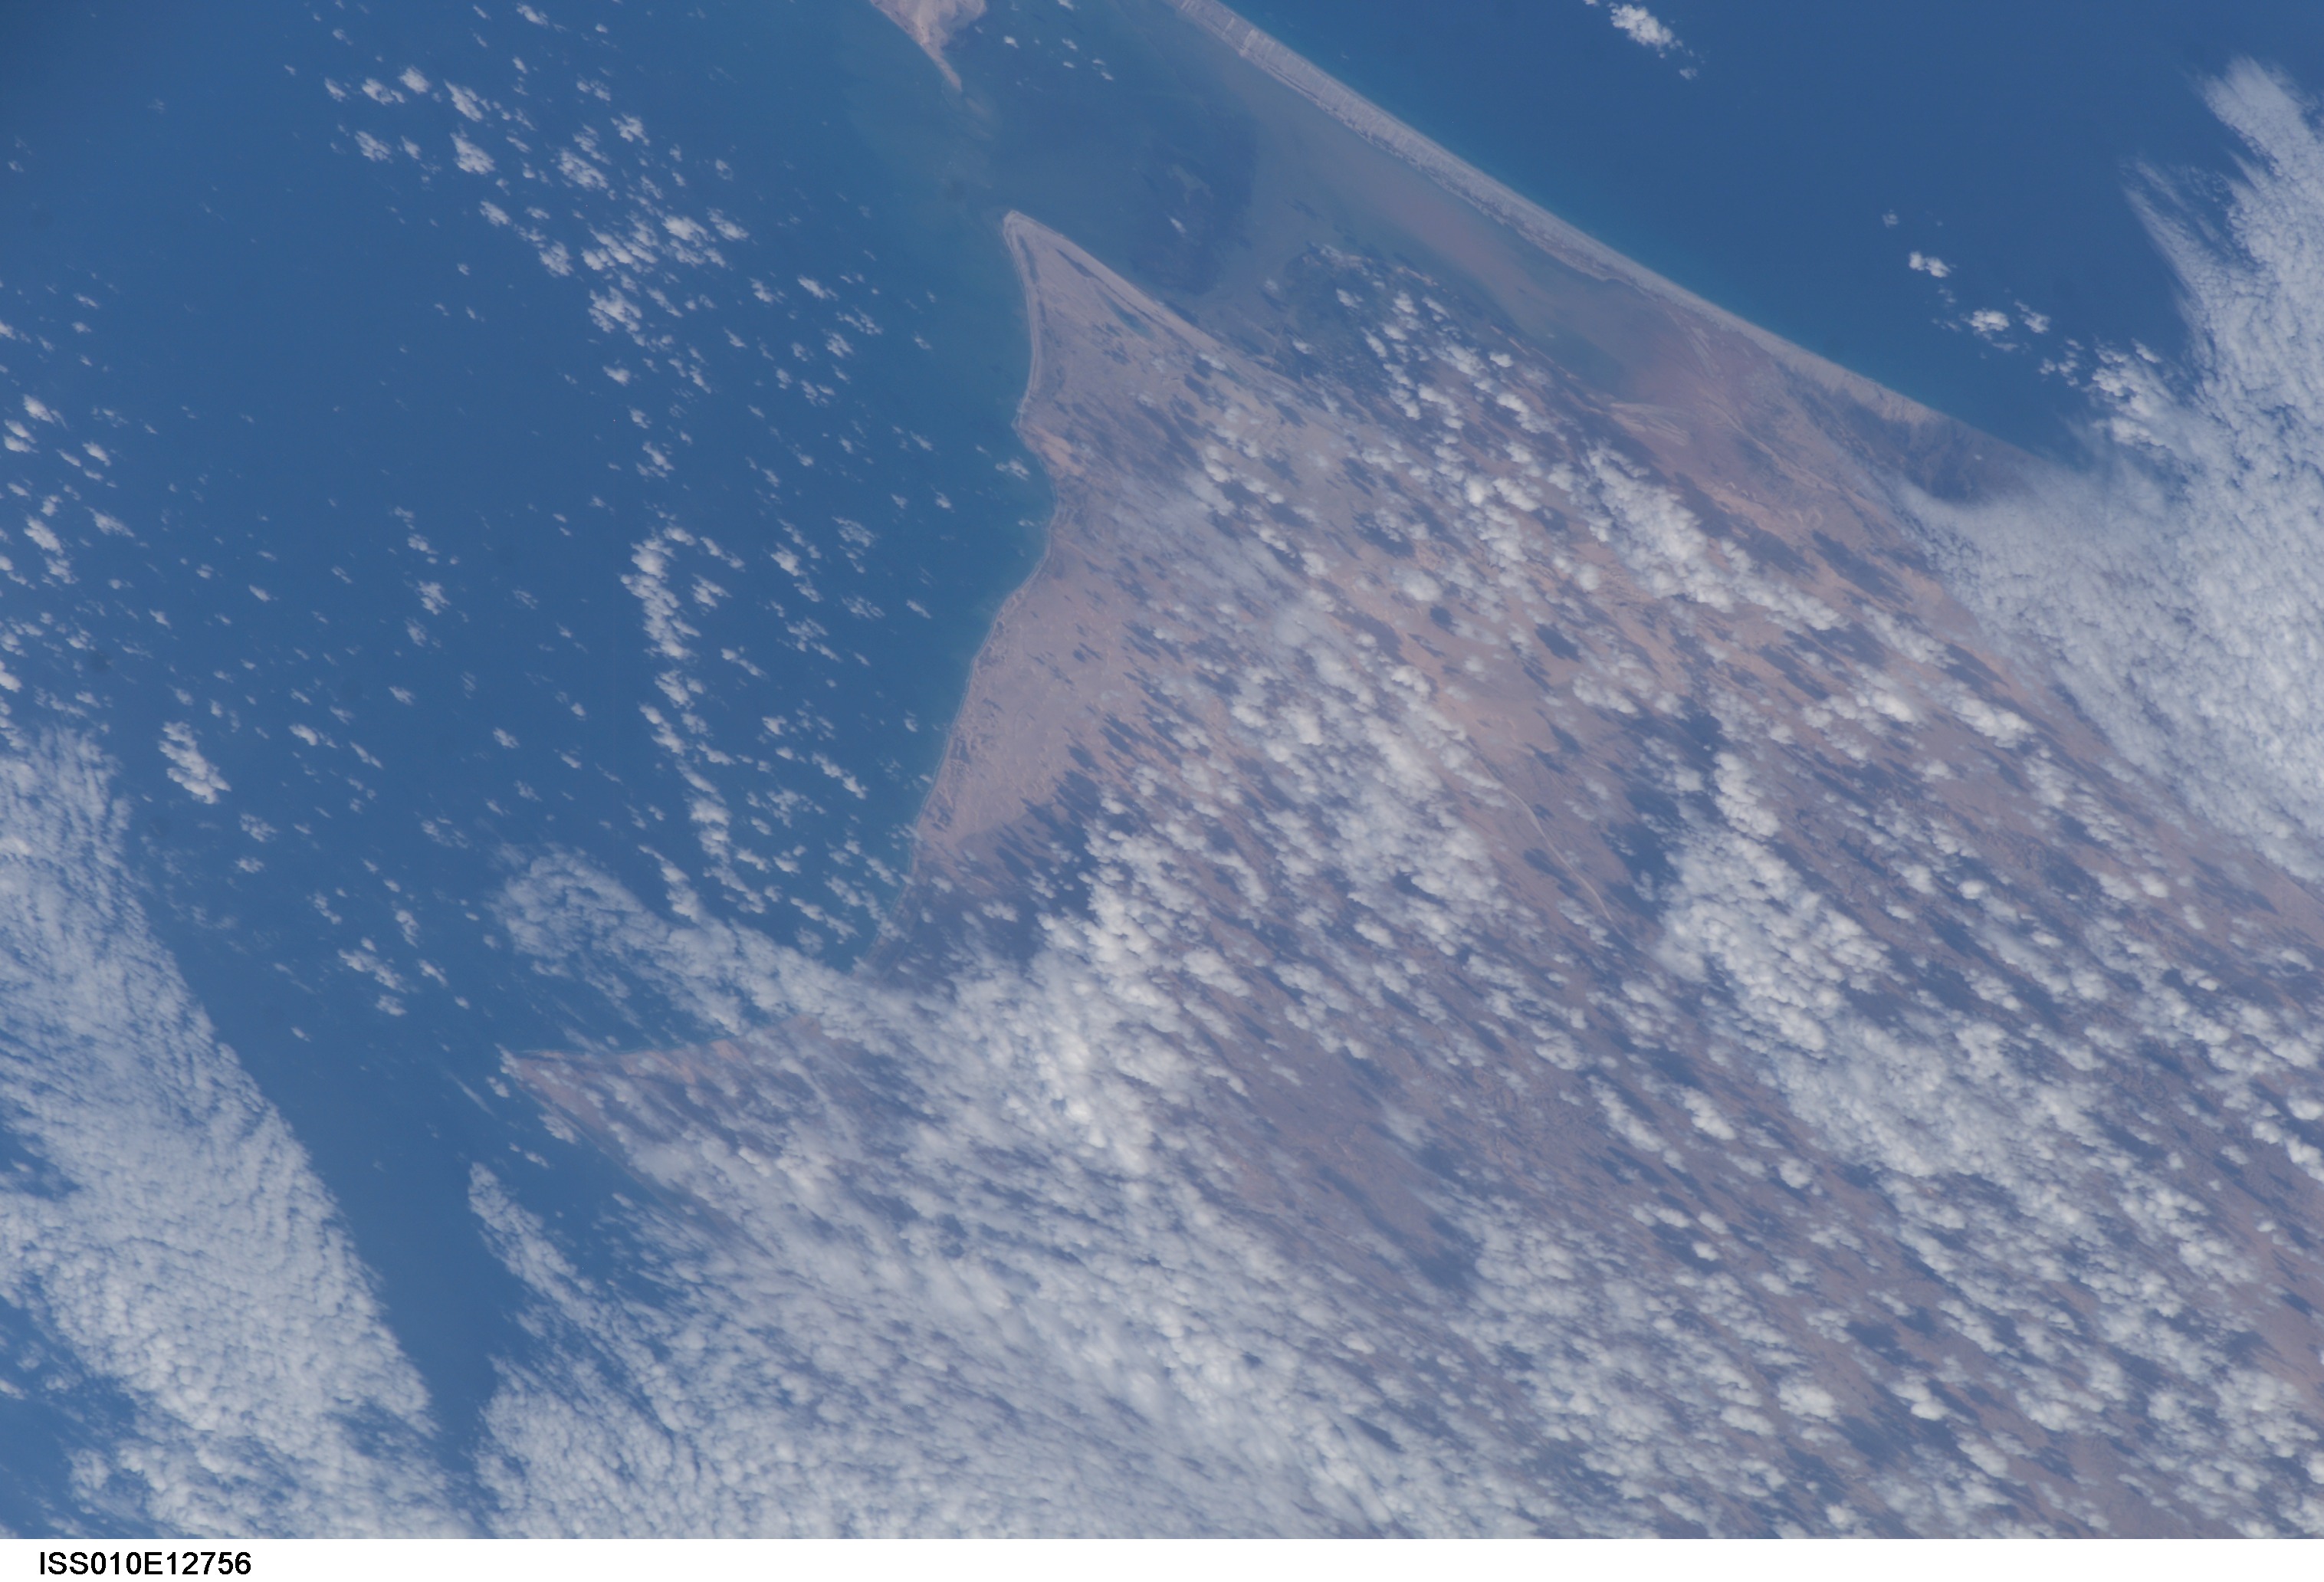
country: SOMALIA
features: HURDIYO BAY, HURDIYO
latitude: 10.6
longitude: 51.1
